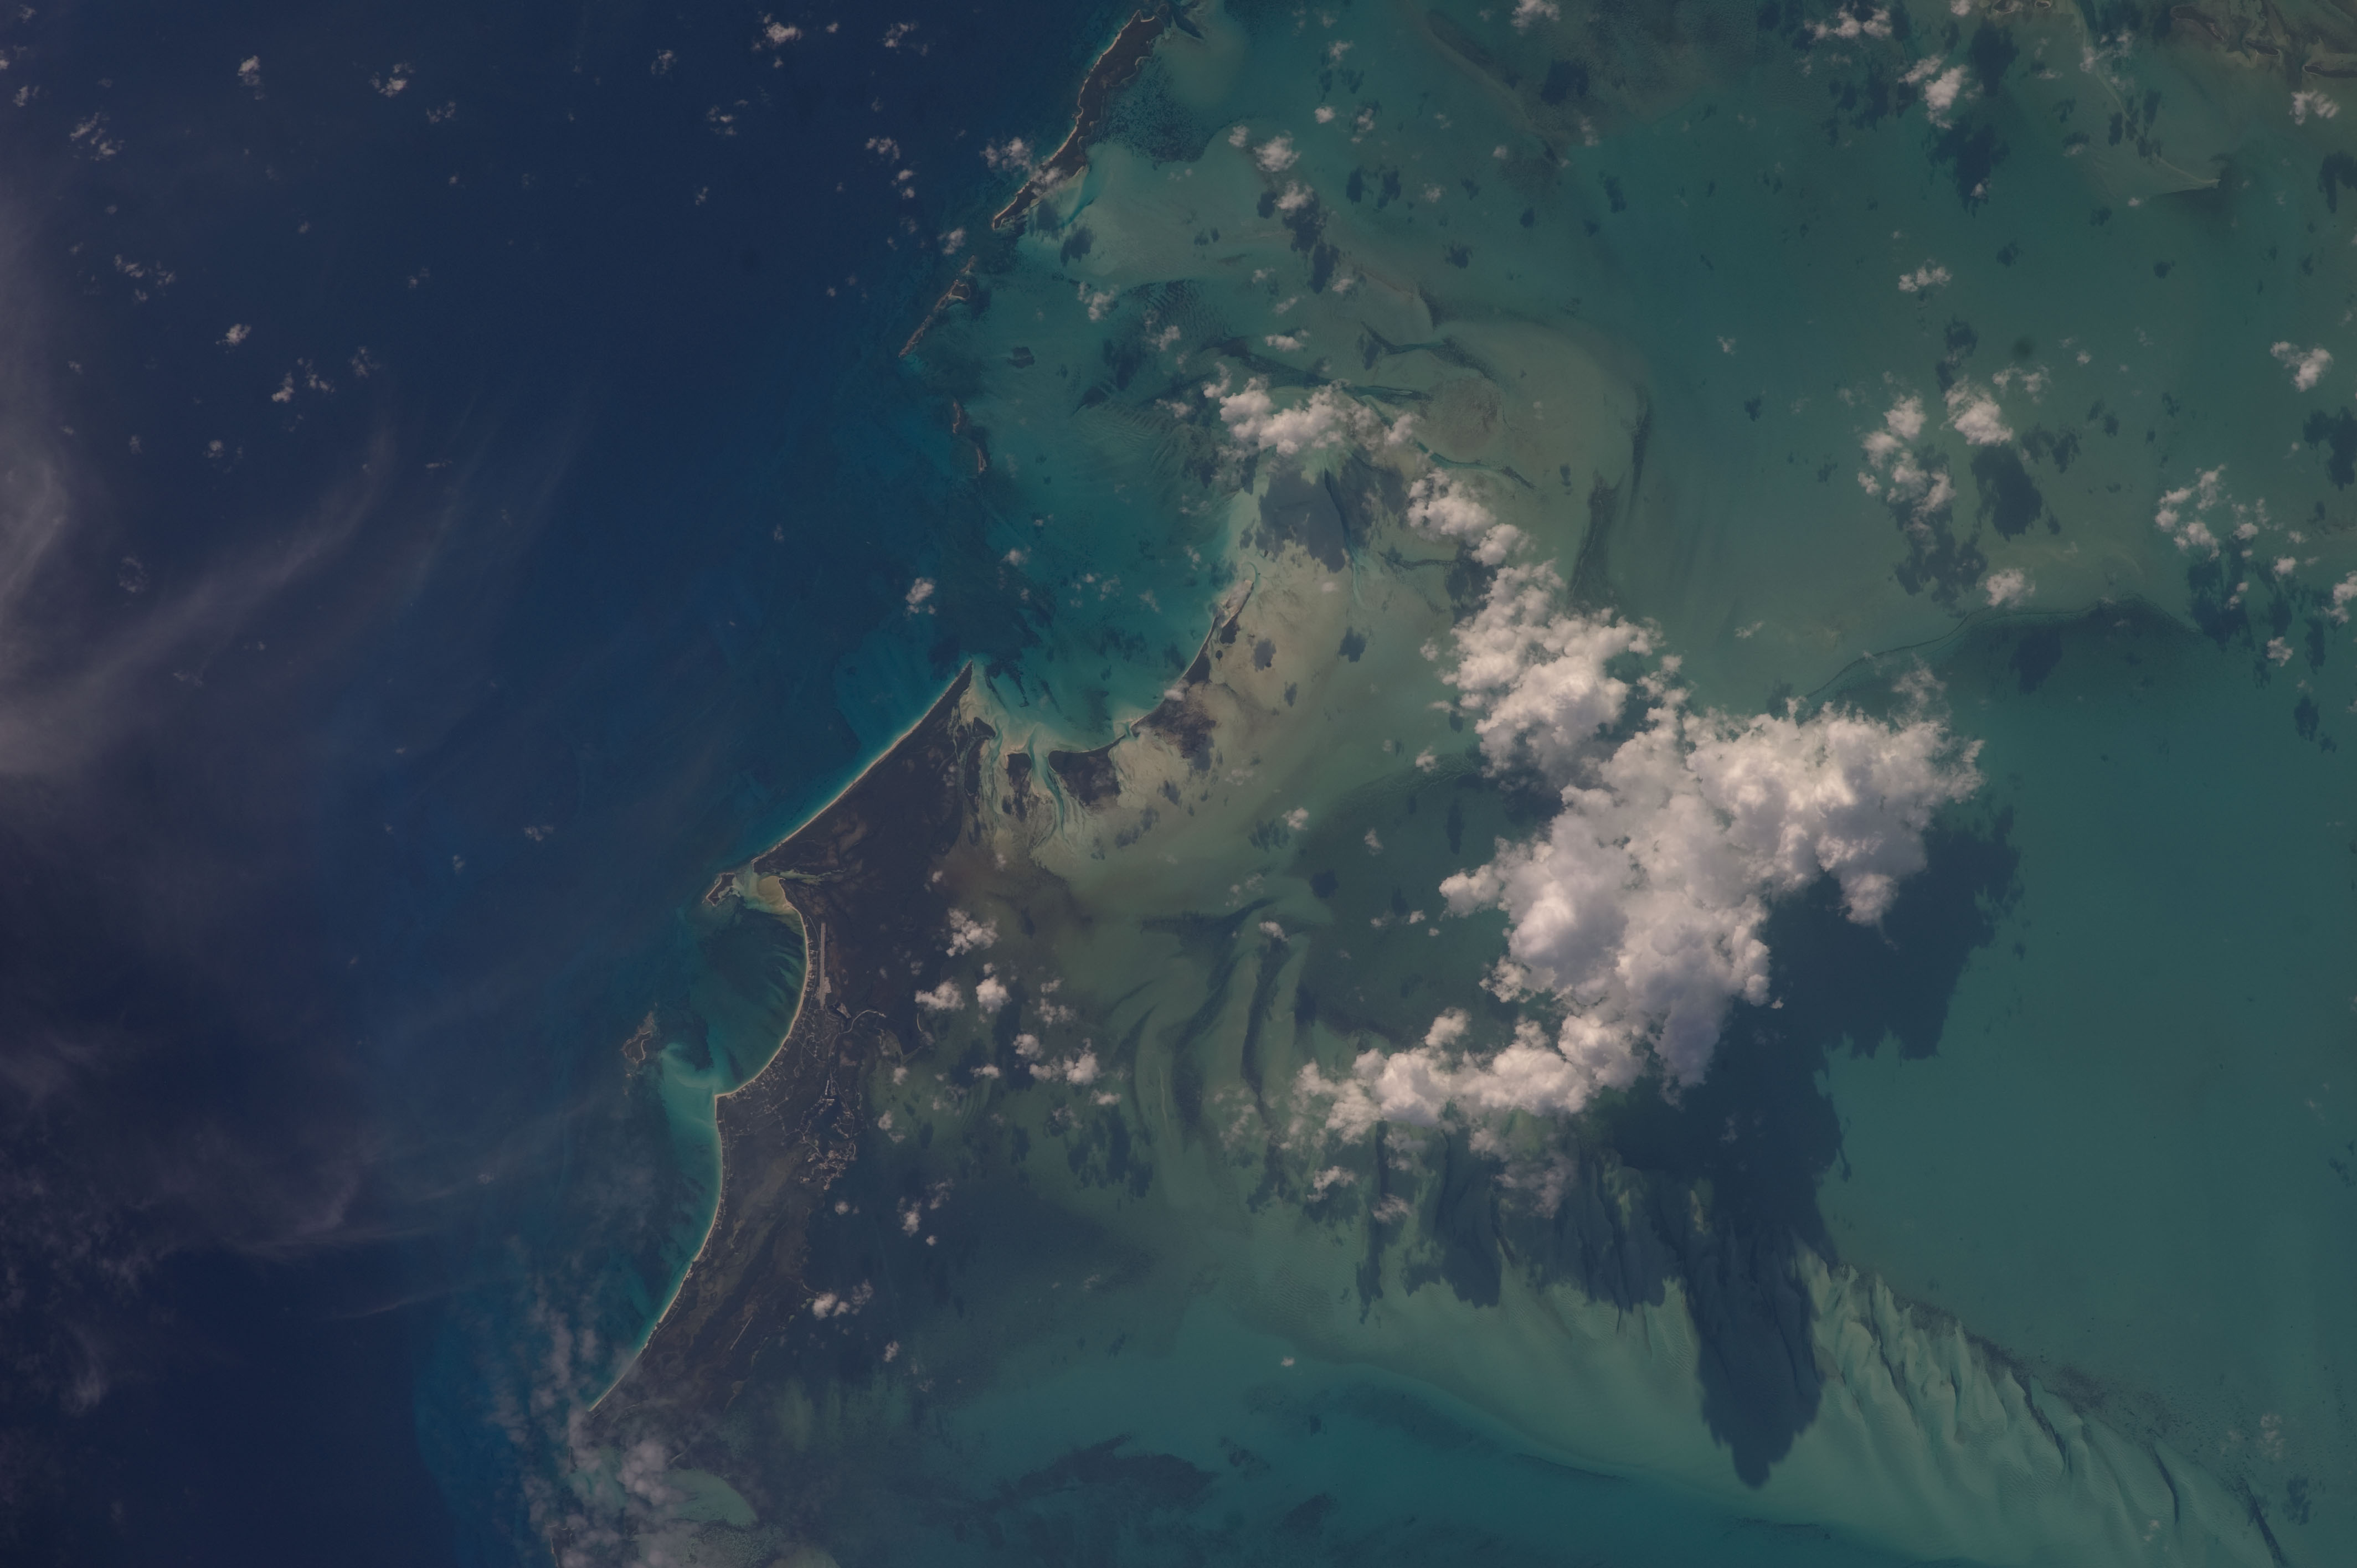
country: BAHAMAS
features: BERRY ISLANDS, REEFS, GREAT HARBOUR CAY
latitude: 25.7
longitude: -77.9
